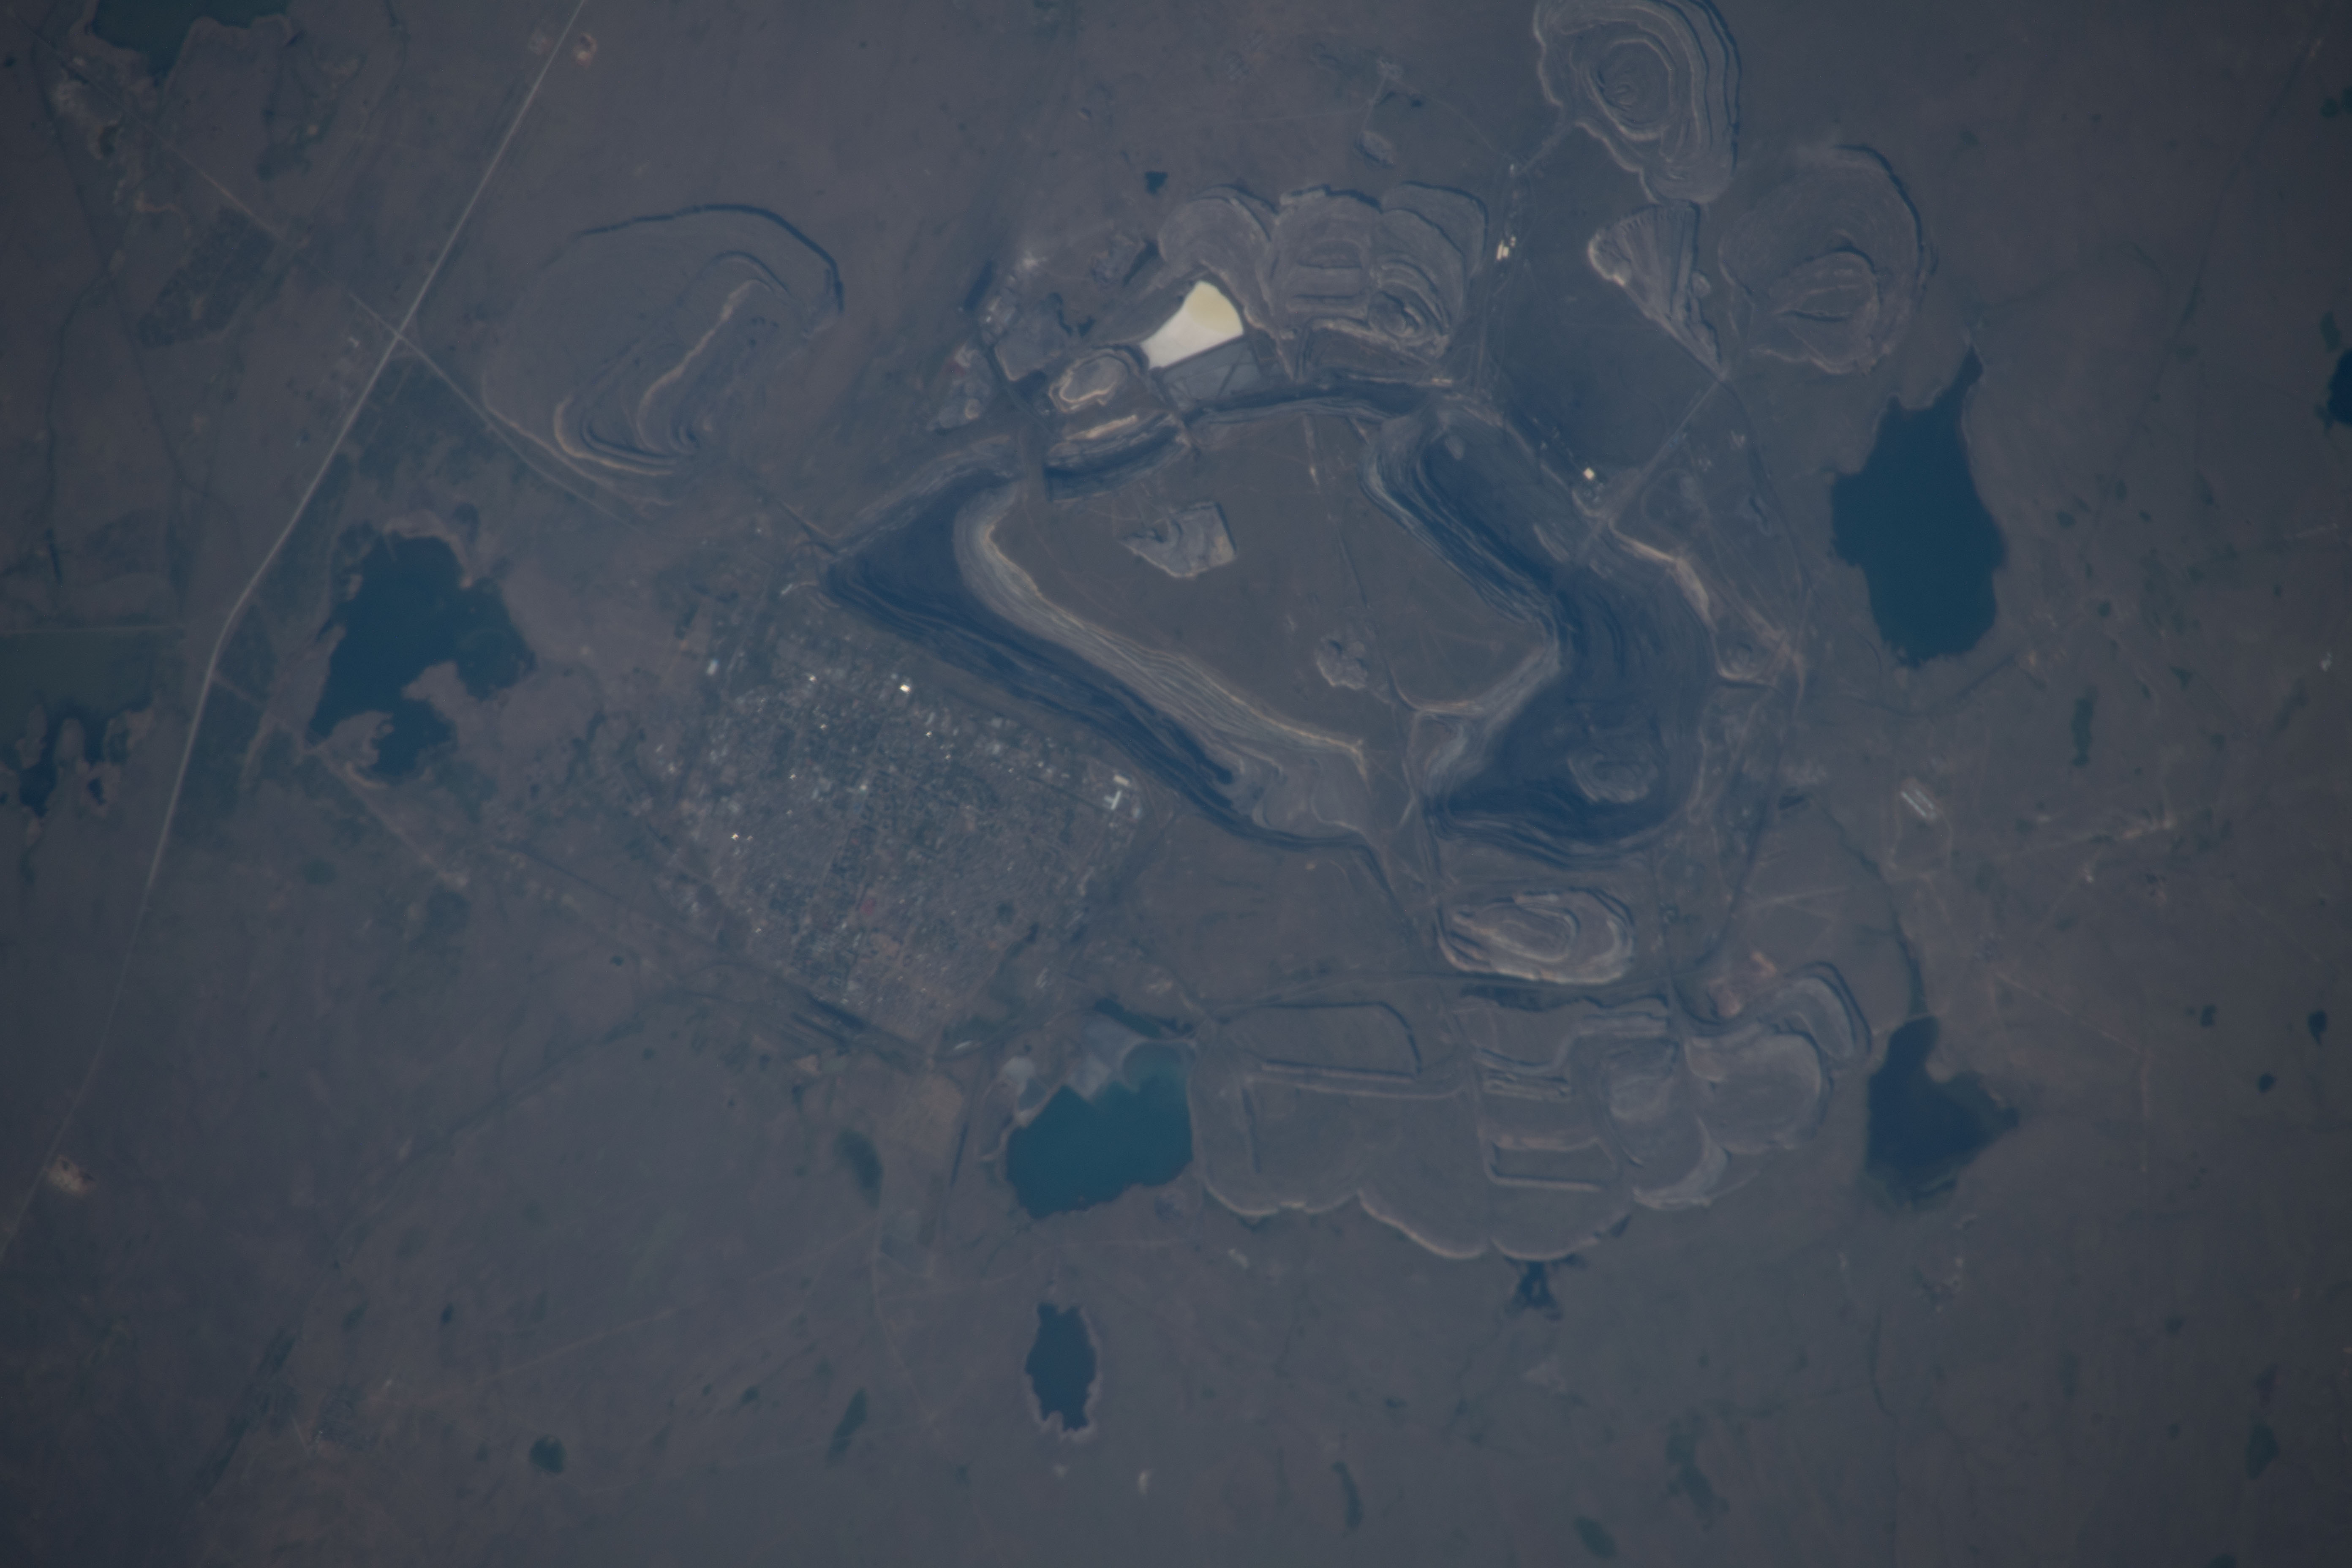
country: KAZAKHSTAN
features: COAL MINE,CITY OF EKIBASTUZ,COAL INDUSTRY,EKIBASTUZ
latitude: 51.7
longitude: 75.4
